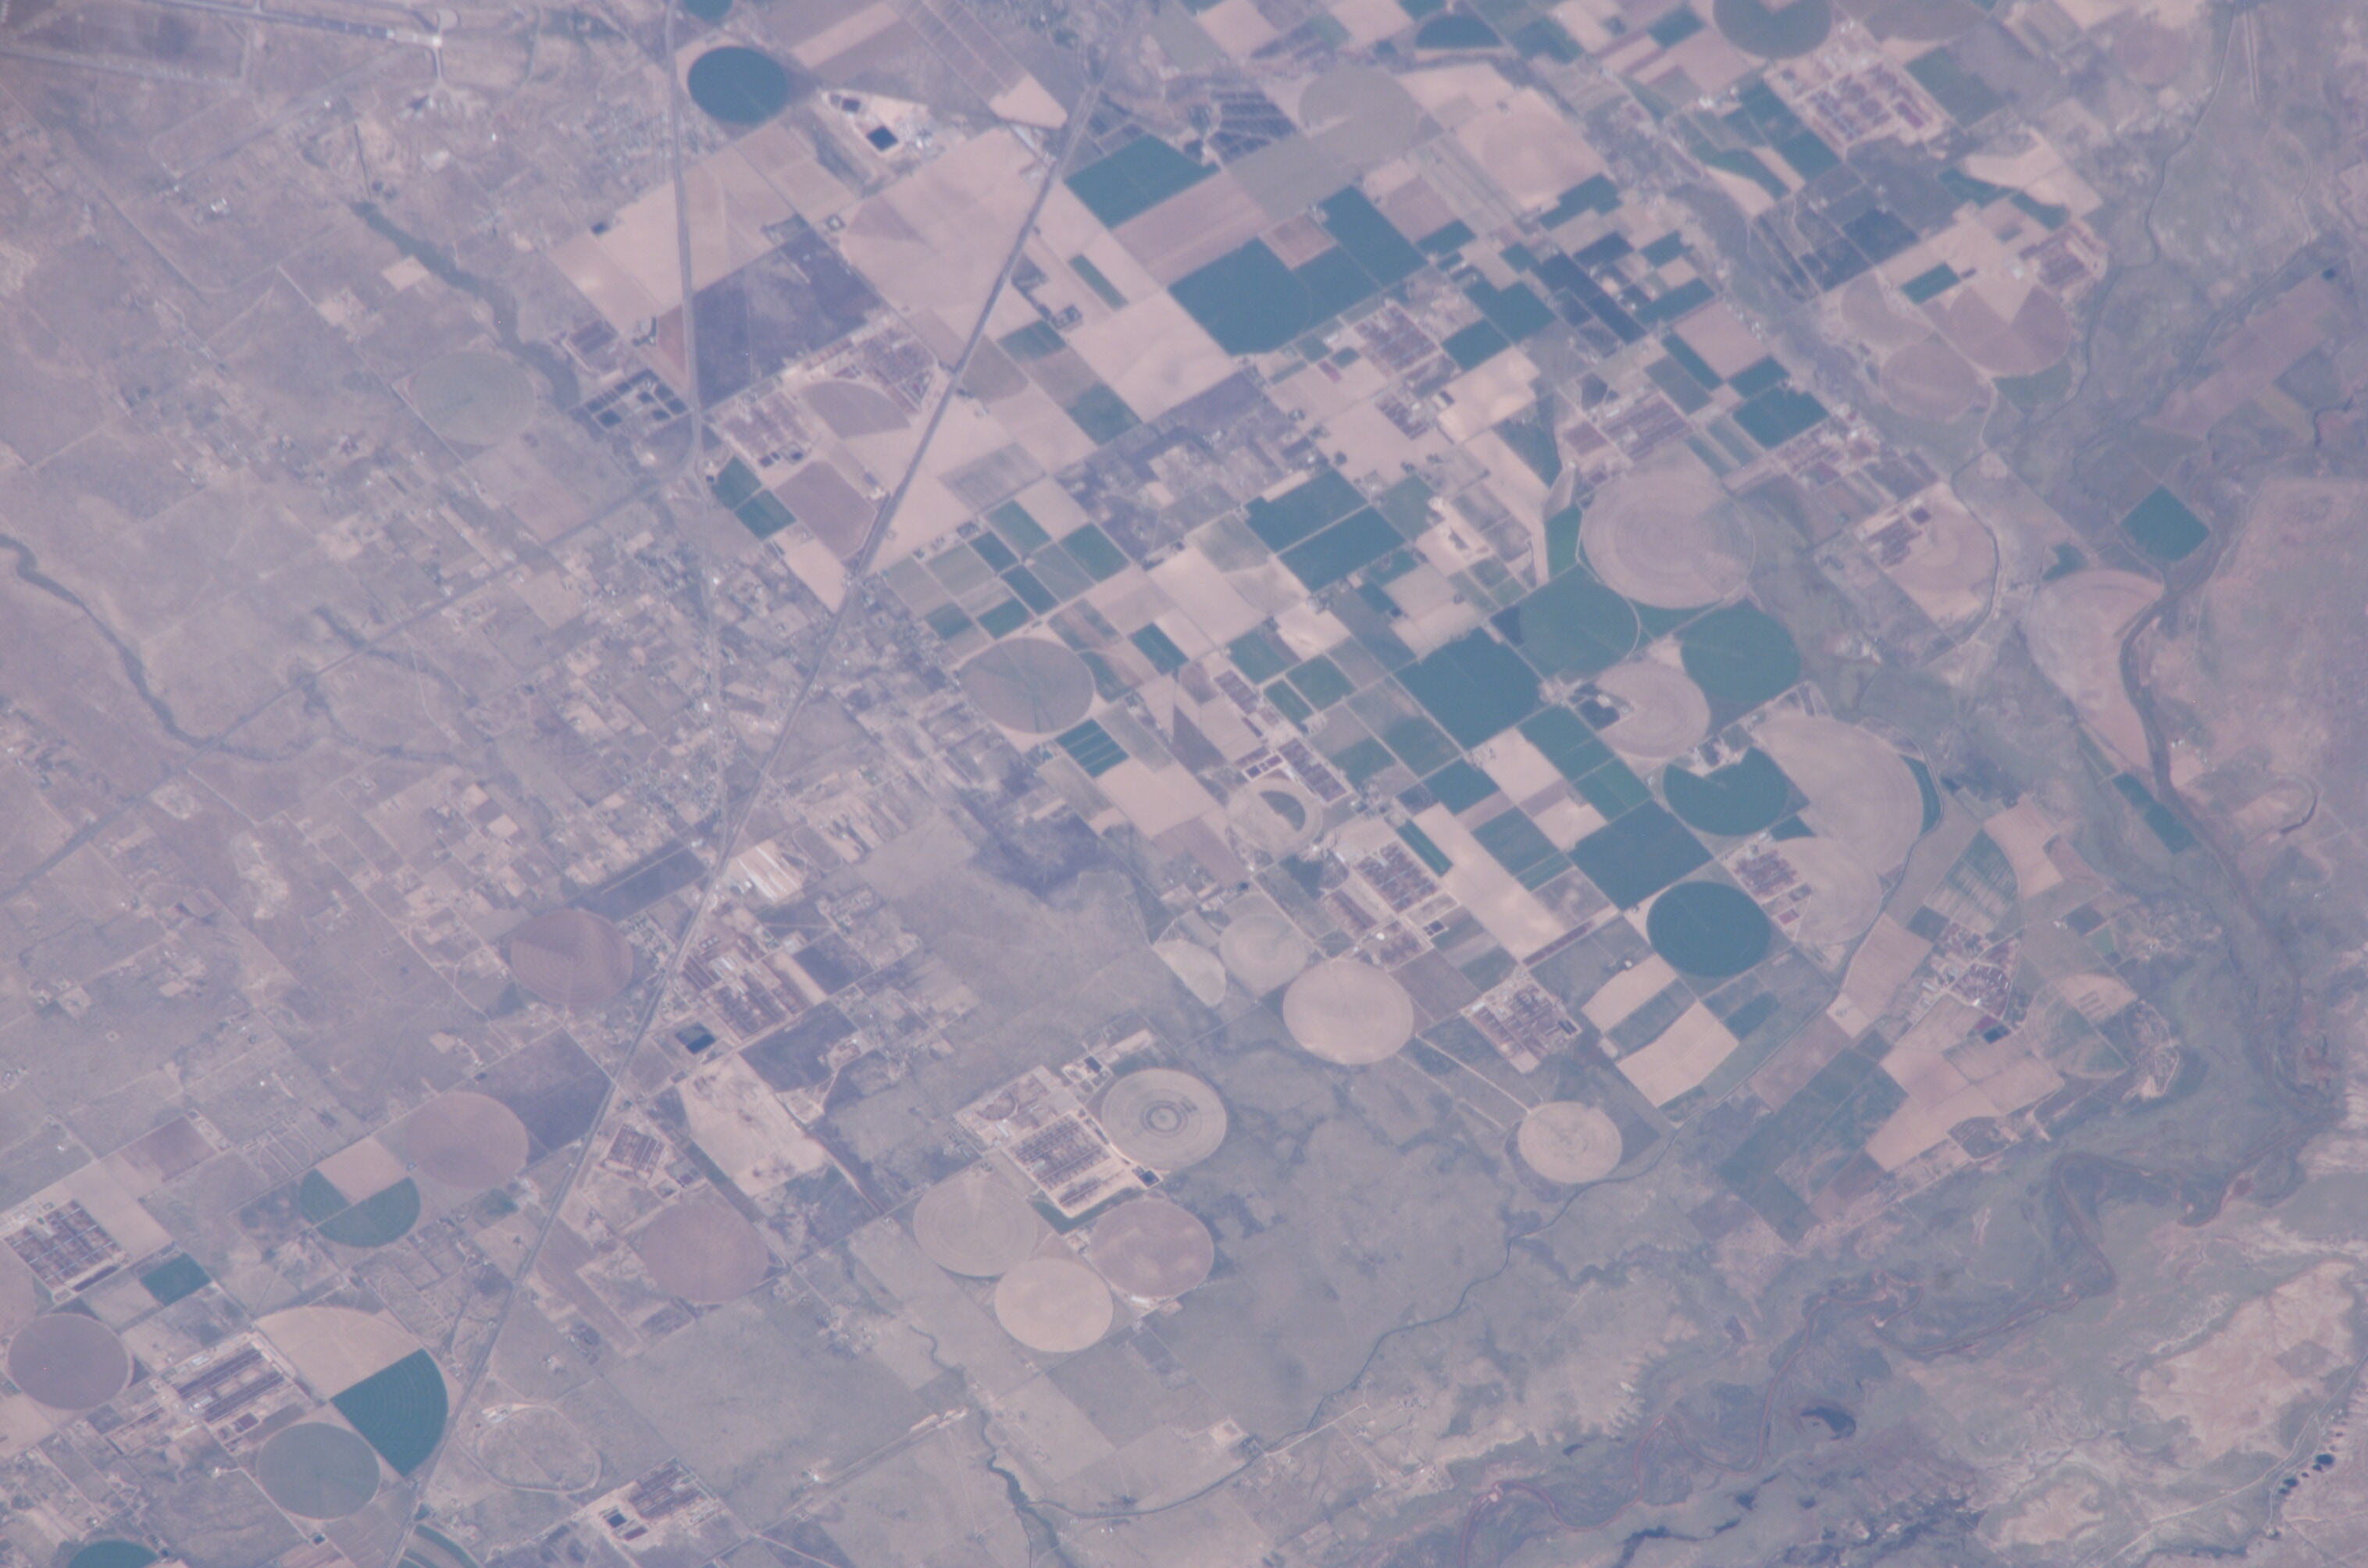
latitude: 33.3
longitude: -104.4
